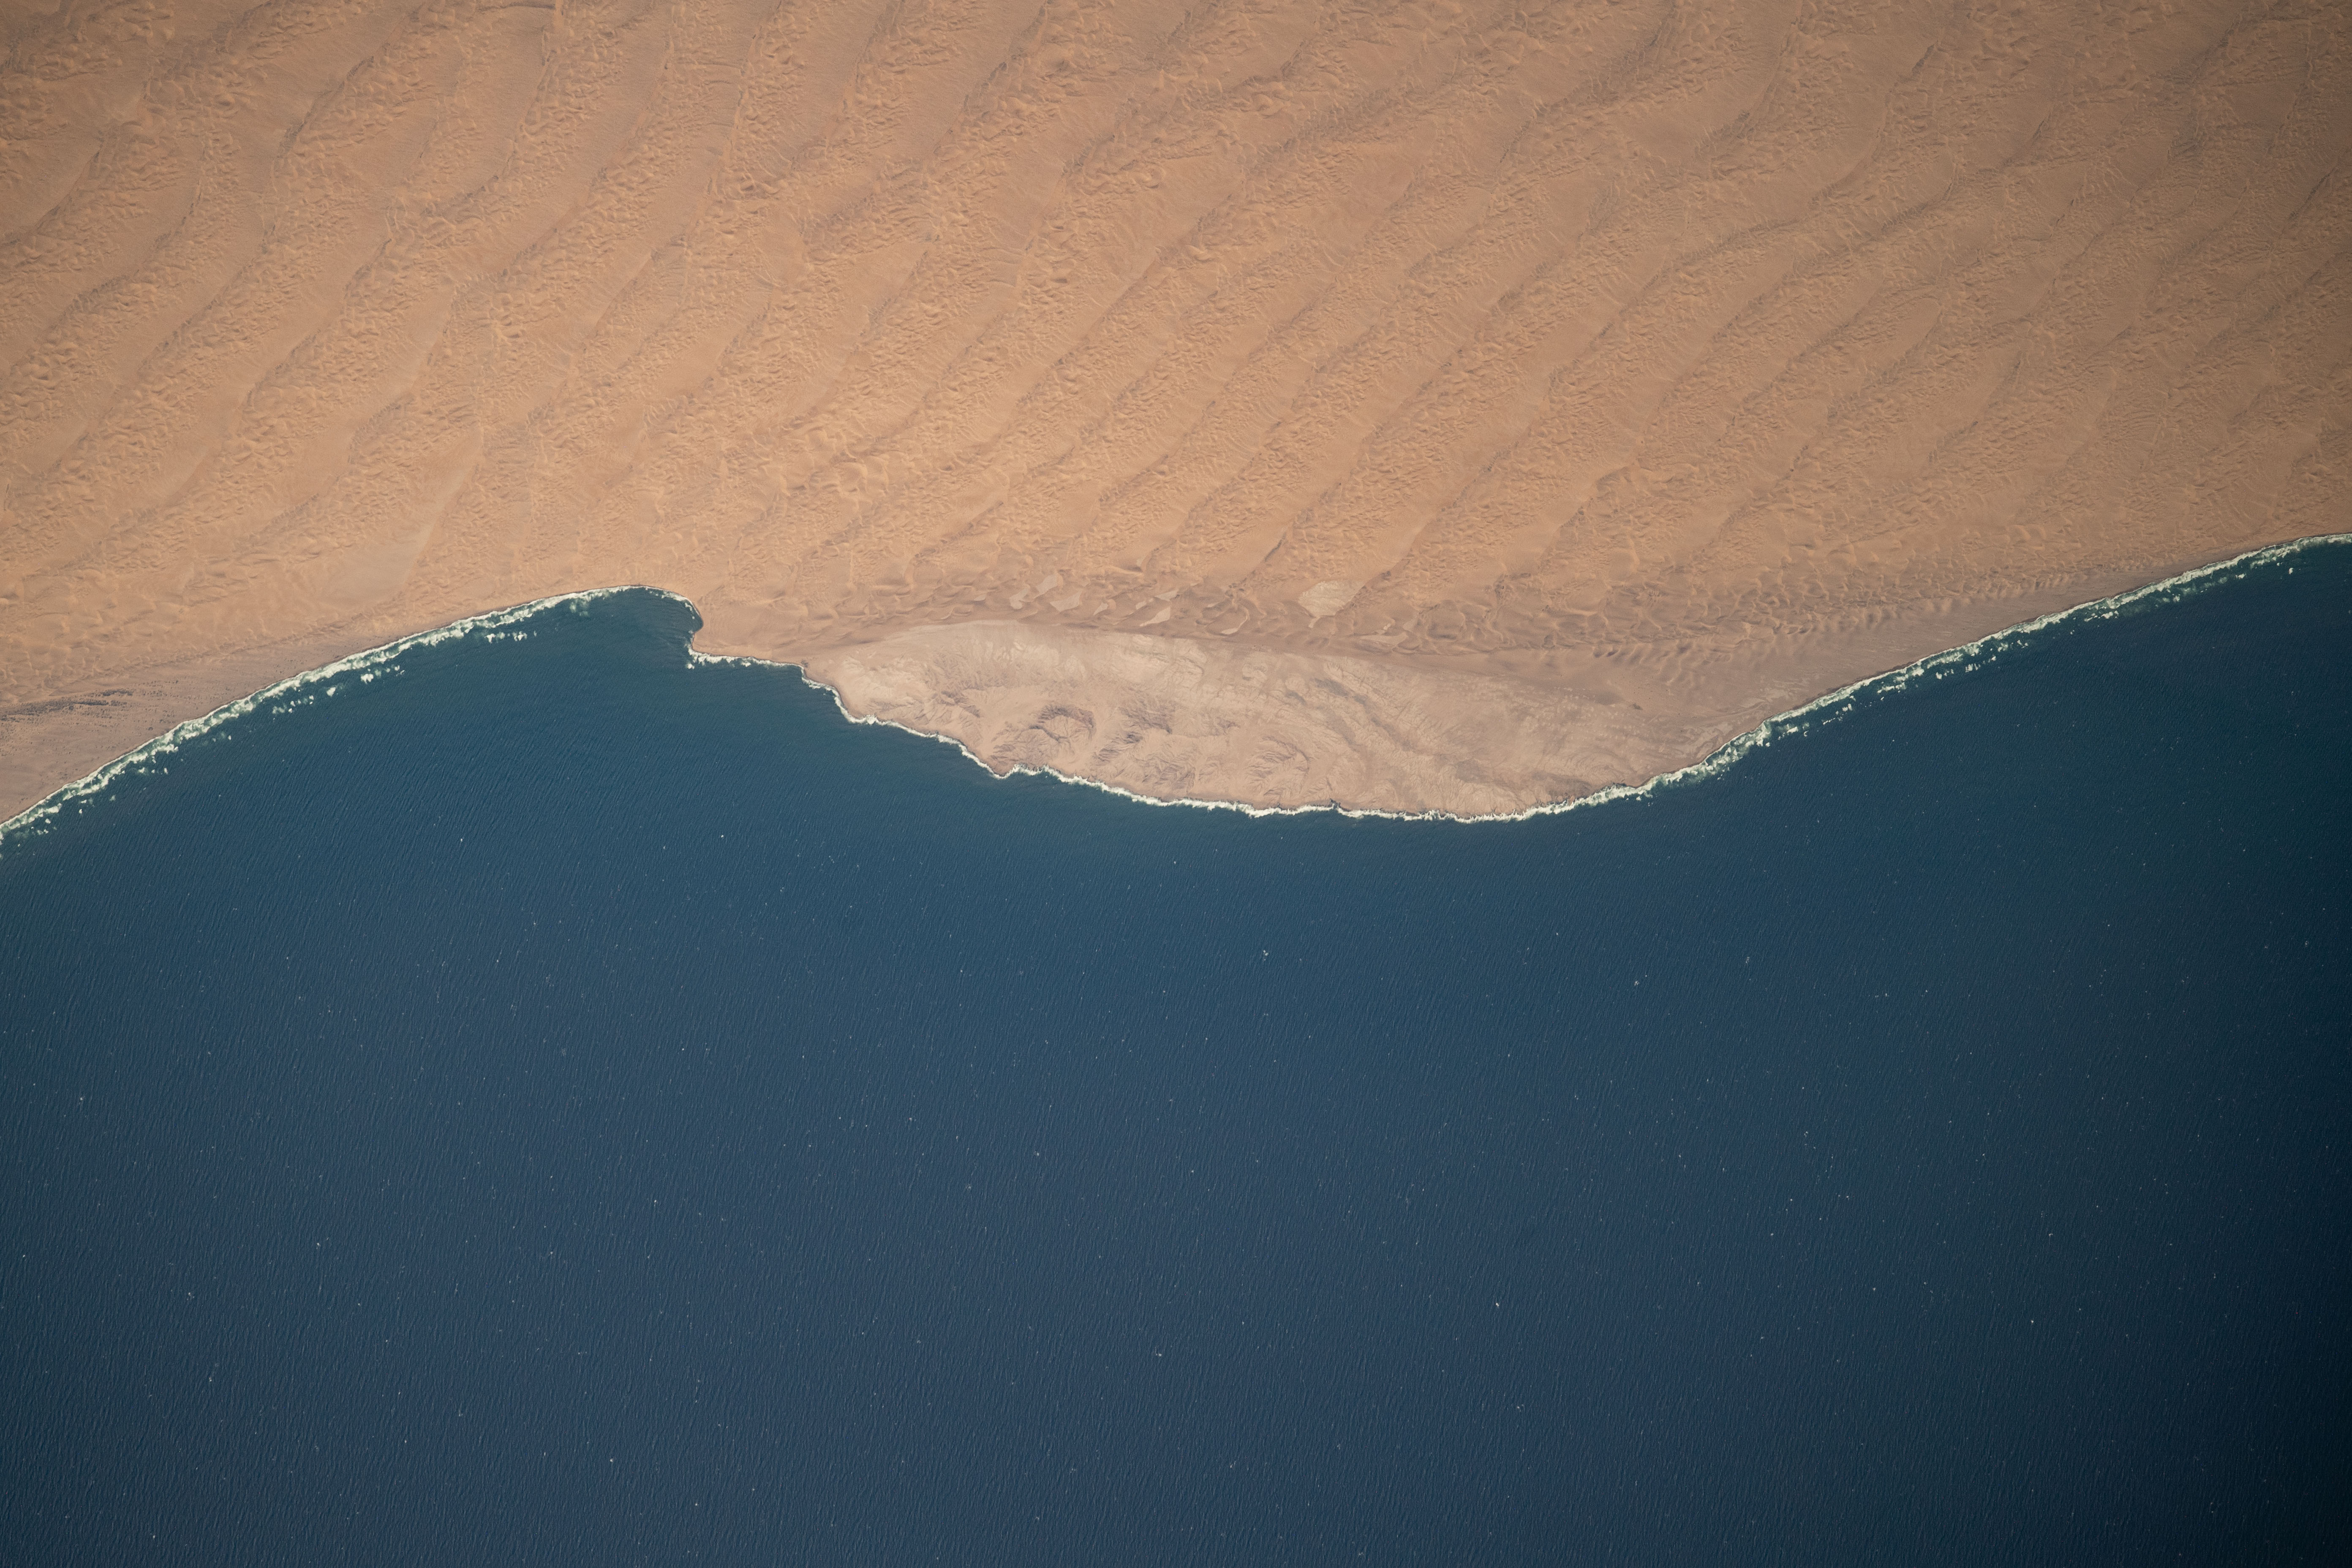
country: NAMIBIA
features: NAMIB DESERT
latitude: -25.9
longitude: 14.9
